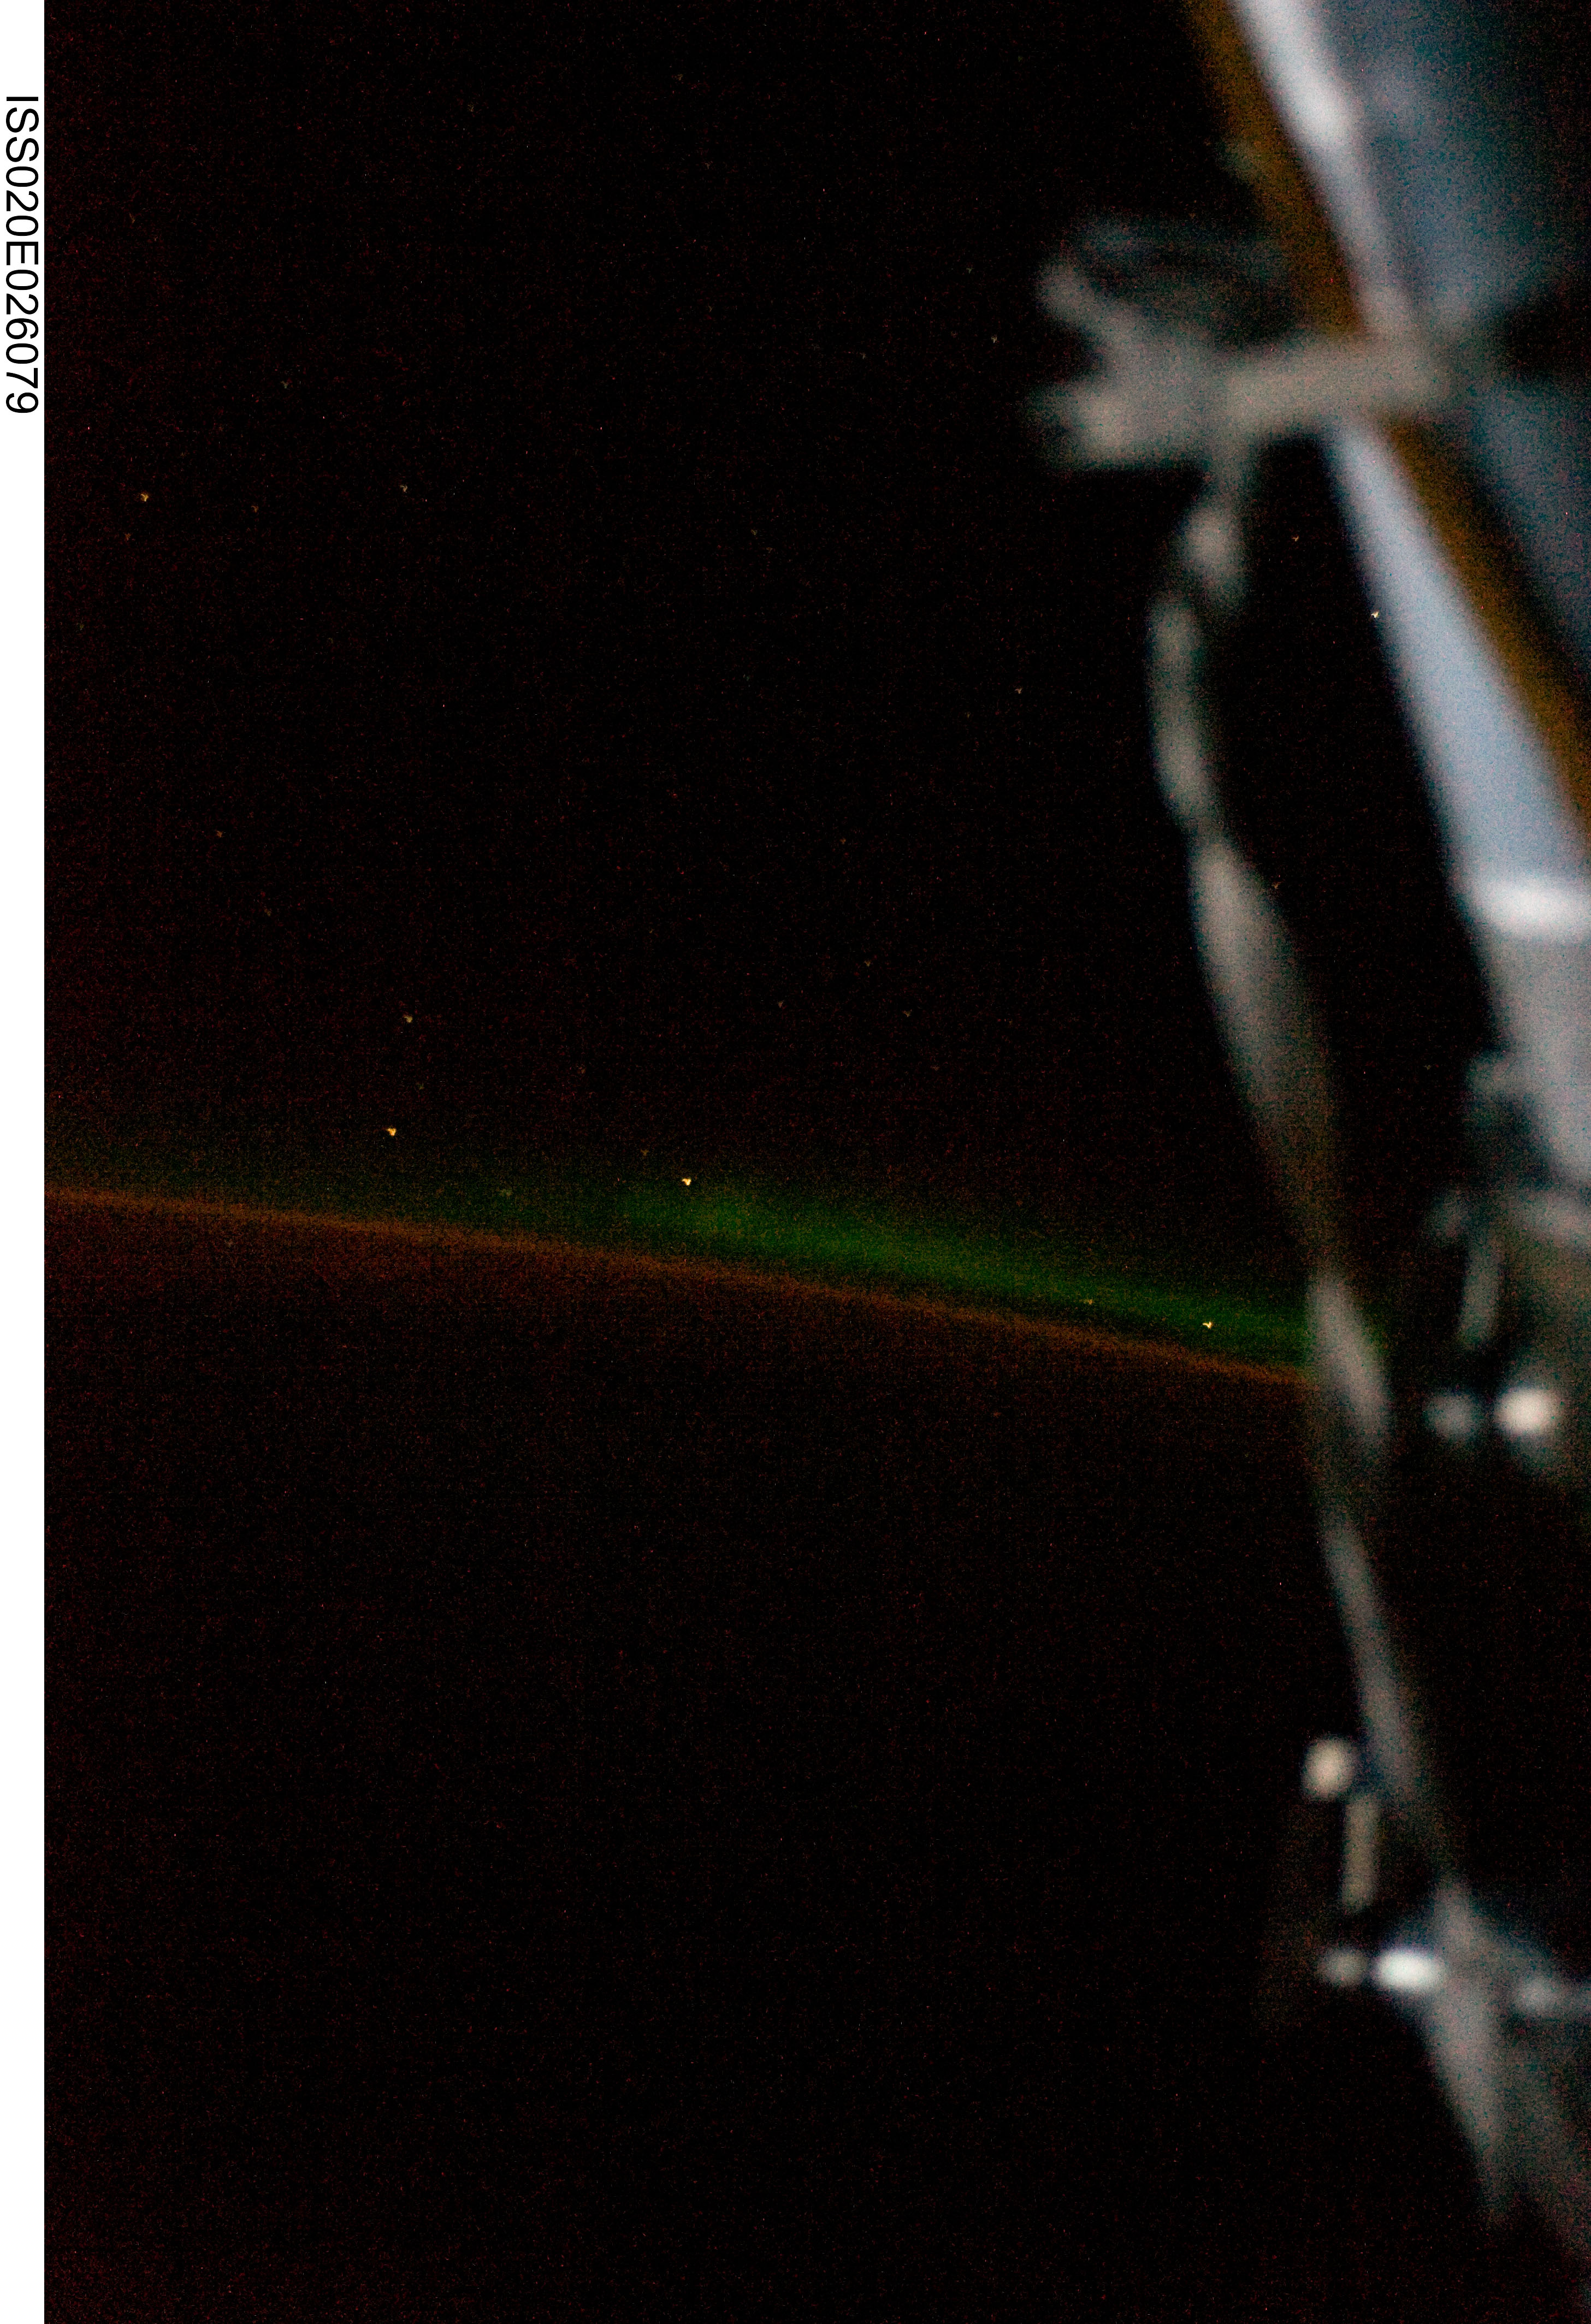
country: INDIAN OCEAN
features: PAN-AIRGLOW, AURORA AUSTRALIS, STARS, ISS
